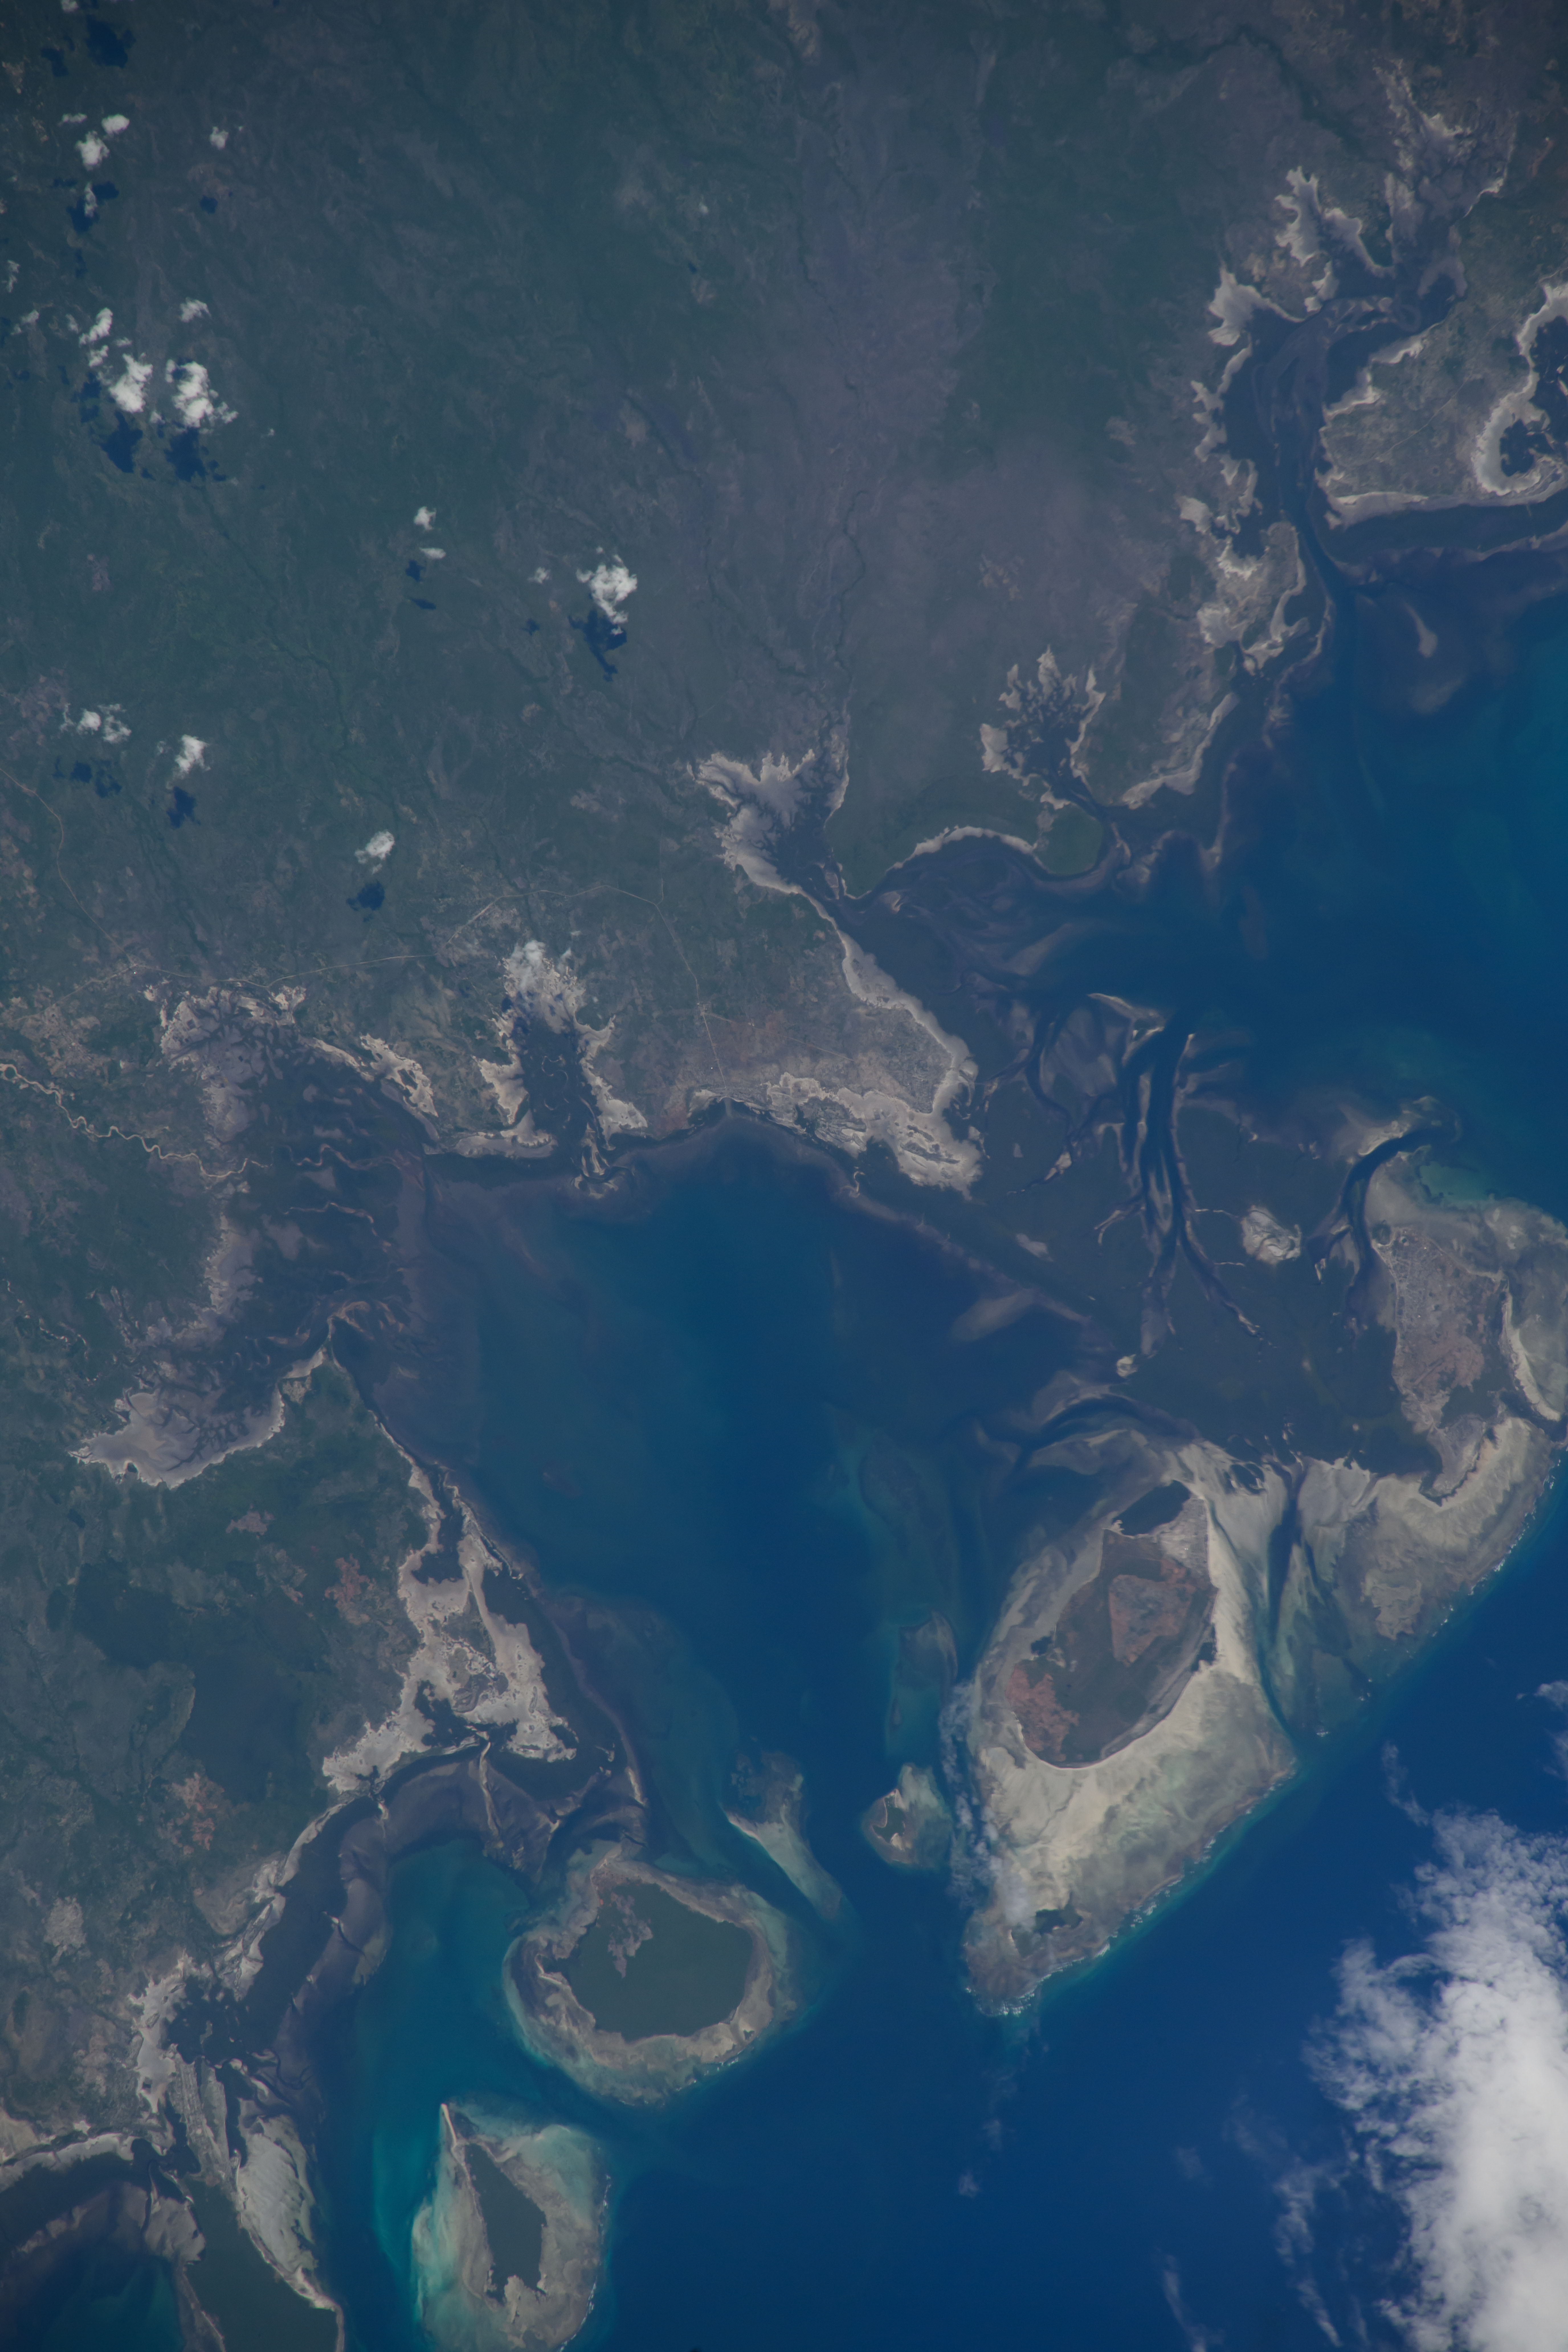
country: MOZAMBIQUE
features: SEDIMENT, FLOODING, ARIMBA, MONTEPUEZ RIVER, QUIRIMBA ISLAND
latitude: -12.4
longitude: 40.5
